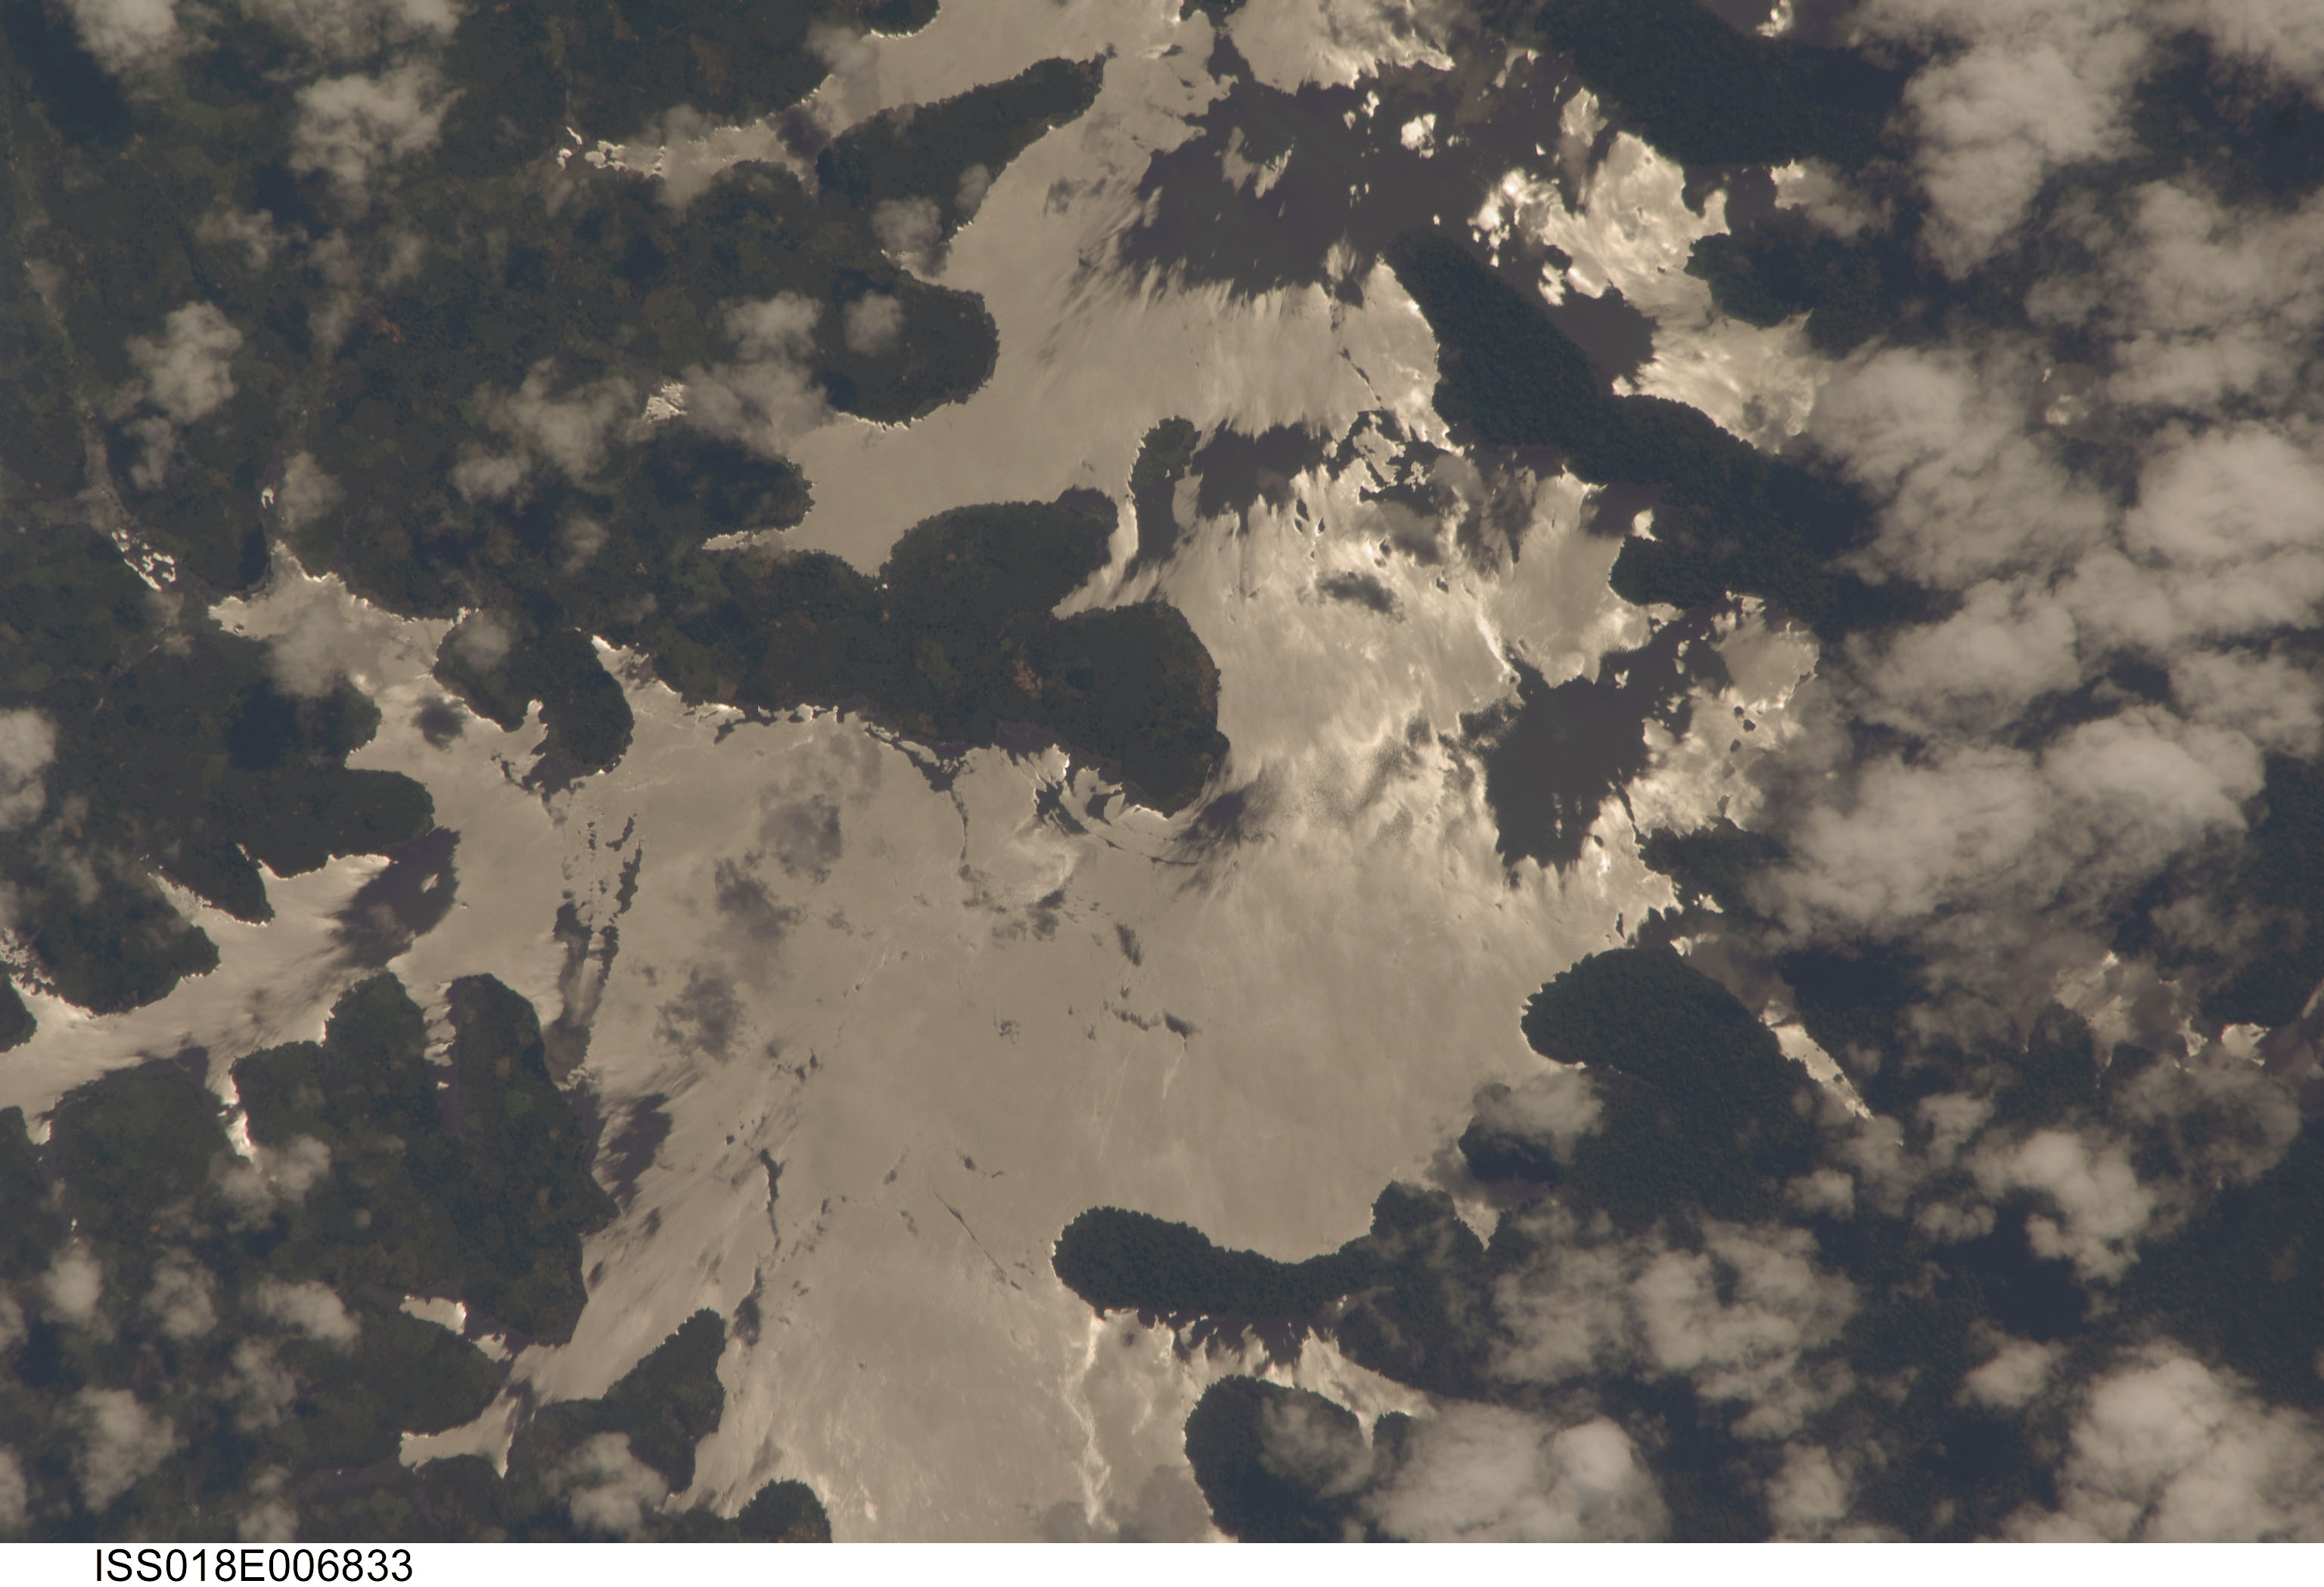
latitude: 6.4
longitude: -7.2
